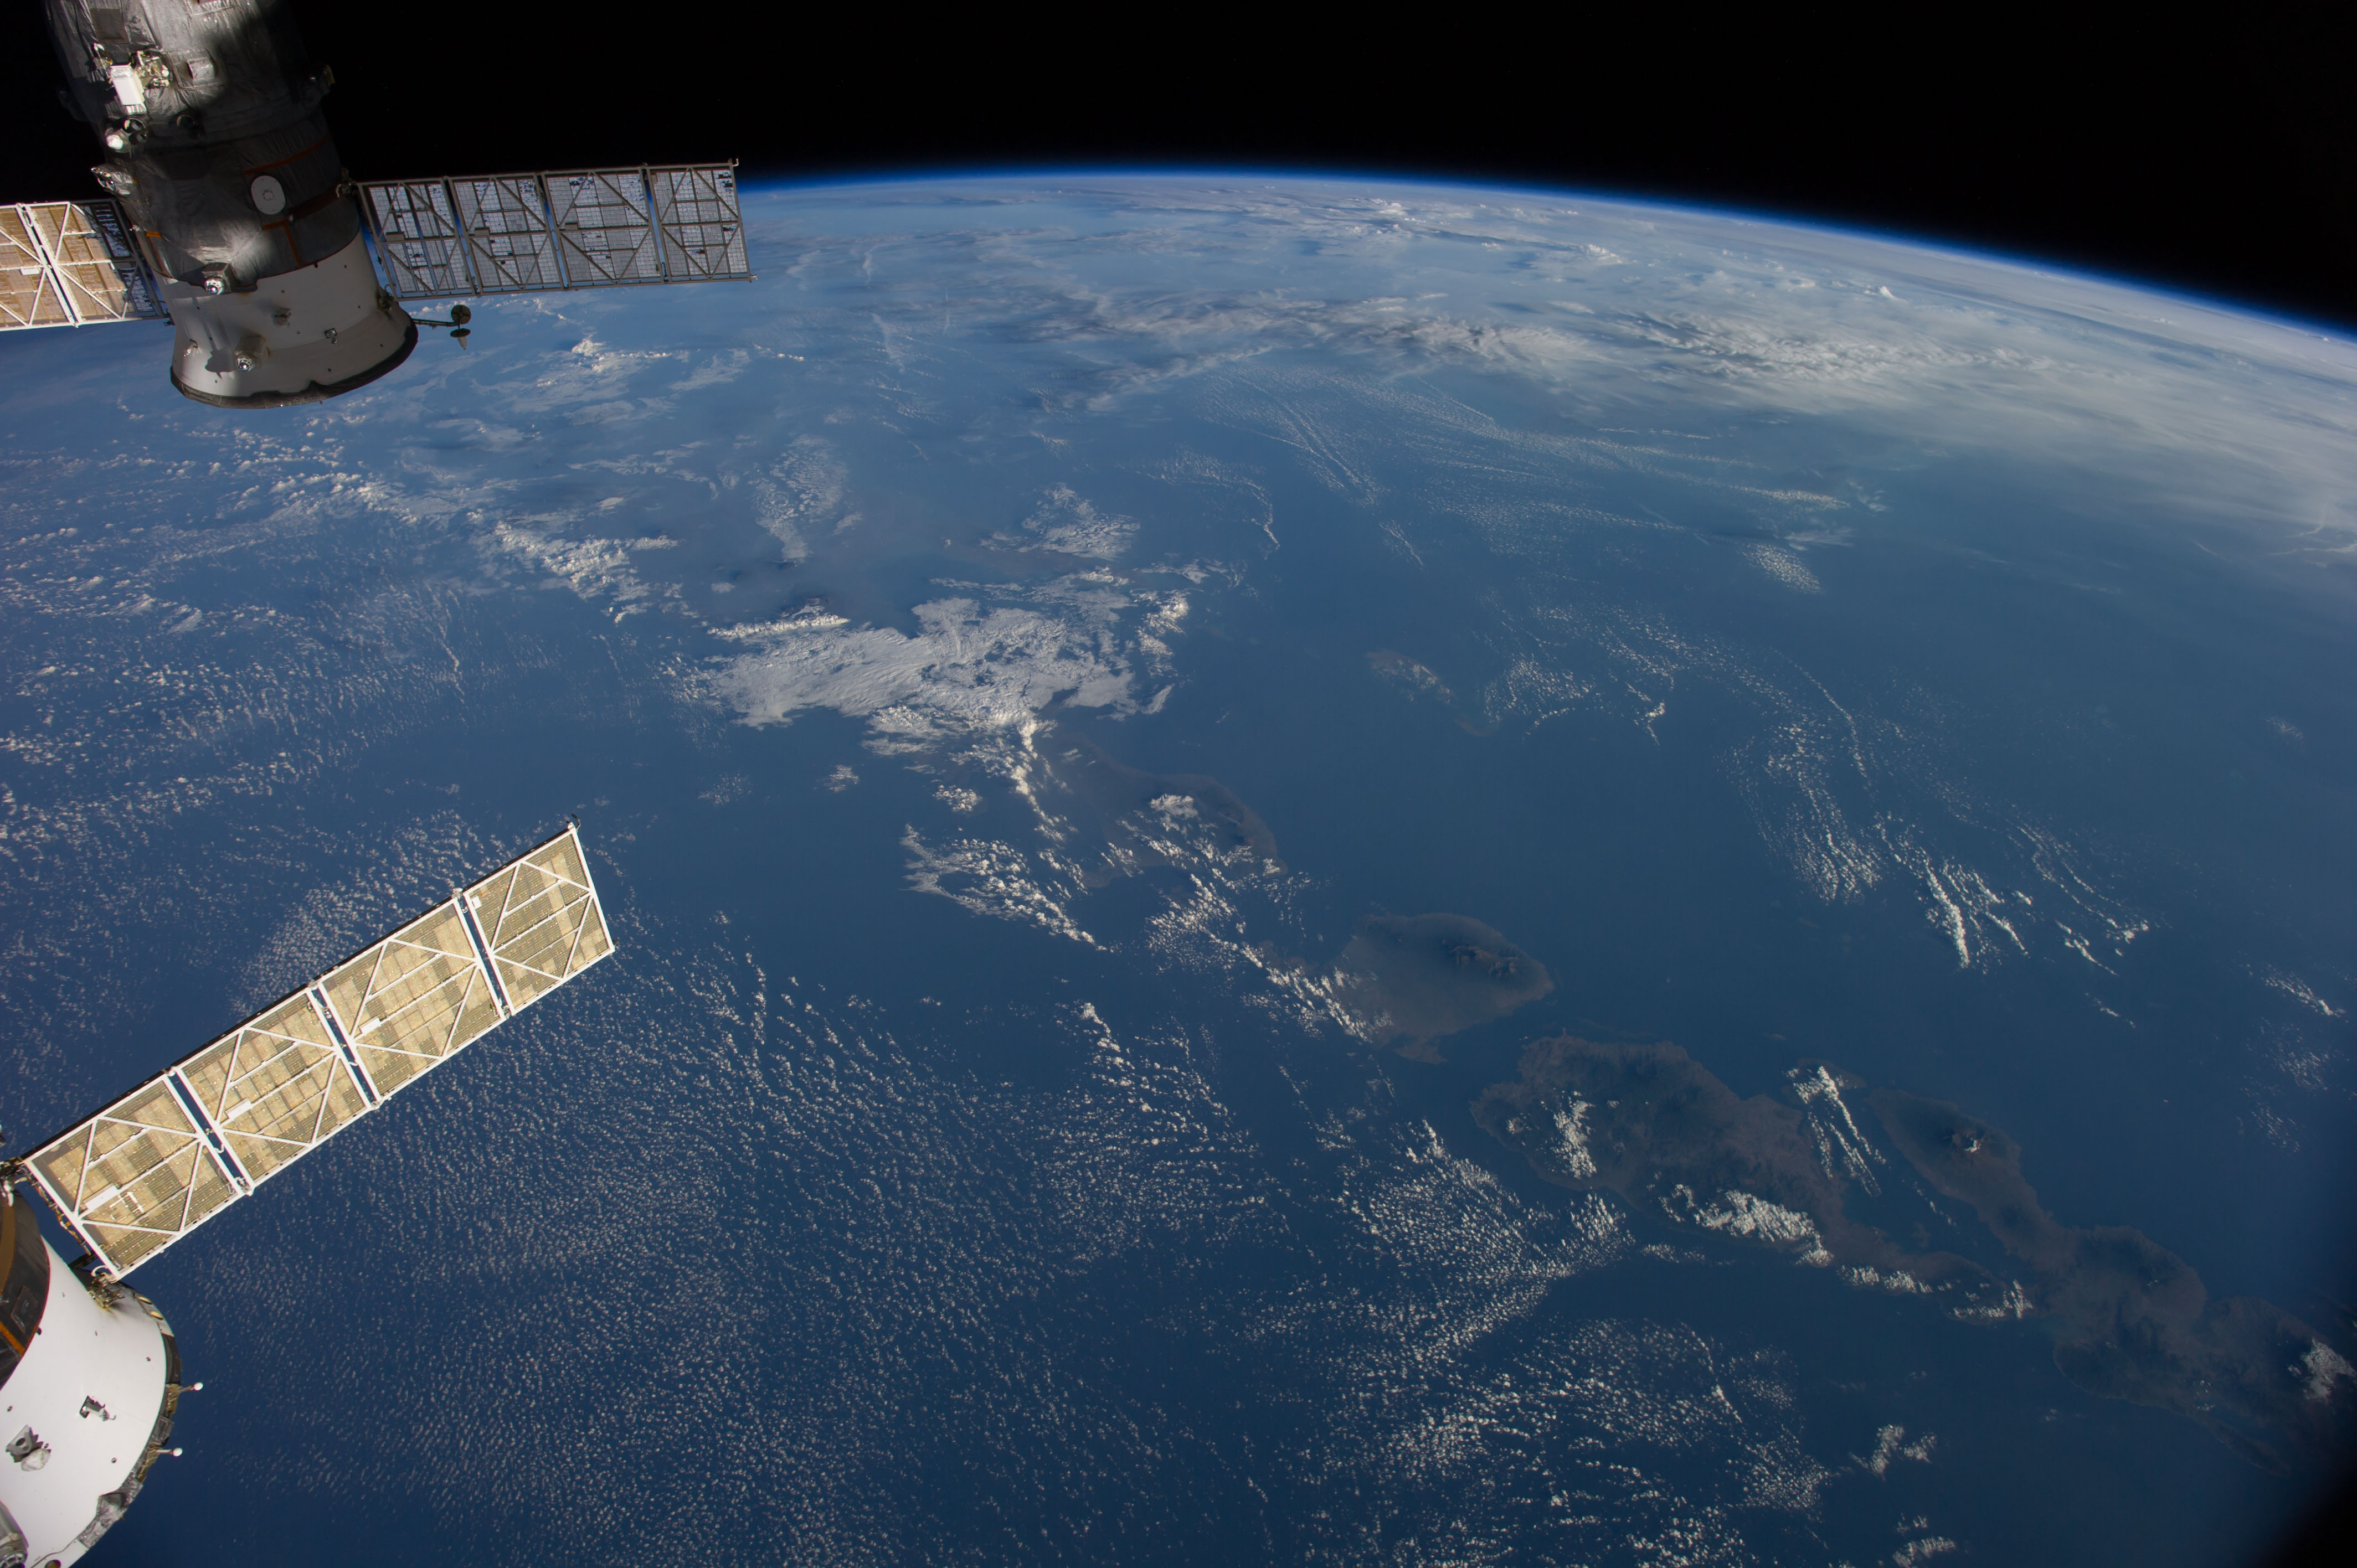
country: INDONESIA
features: BALI, W. NUSA TENGGARA, BALI S., JAVA S., ATMOSPHERIC LIMB
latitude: -9.0
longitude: 115.0
